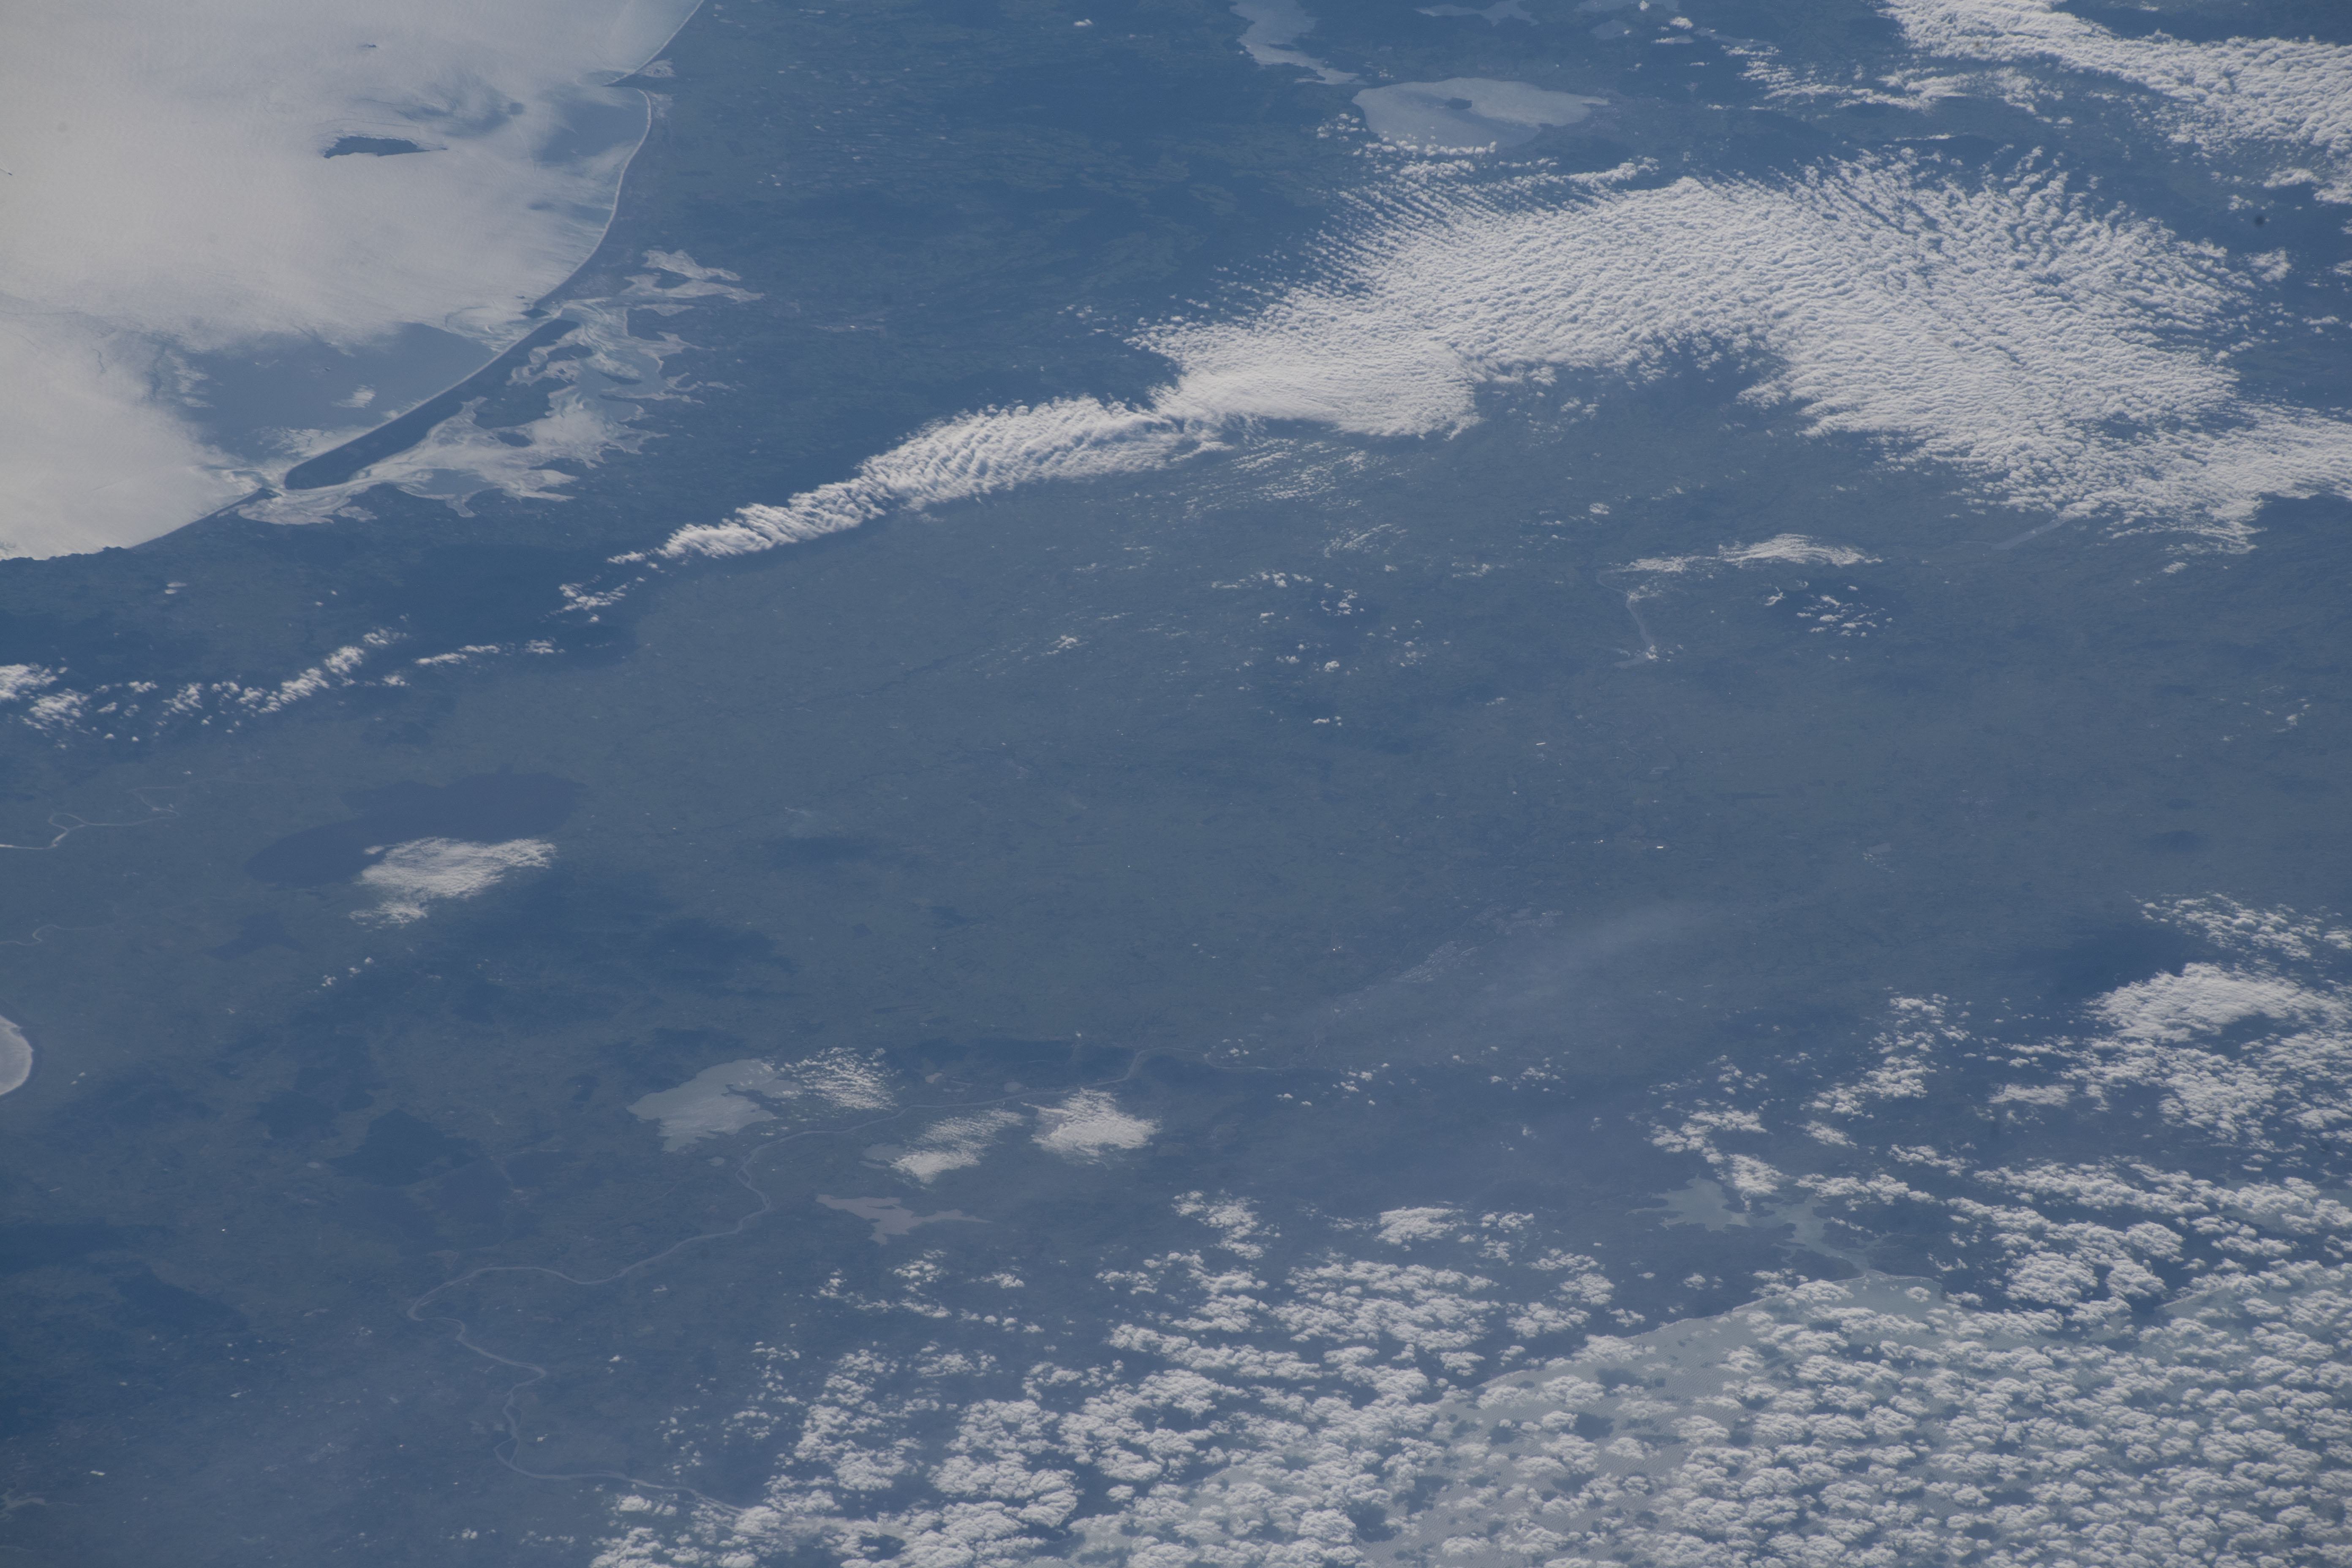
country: NEW ZEALAND-NI
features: NORTH ISLAND, BAY OF PLENTY
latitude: -38.0
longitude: 175.6
